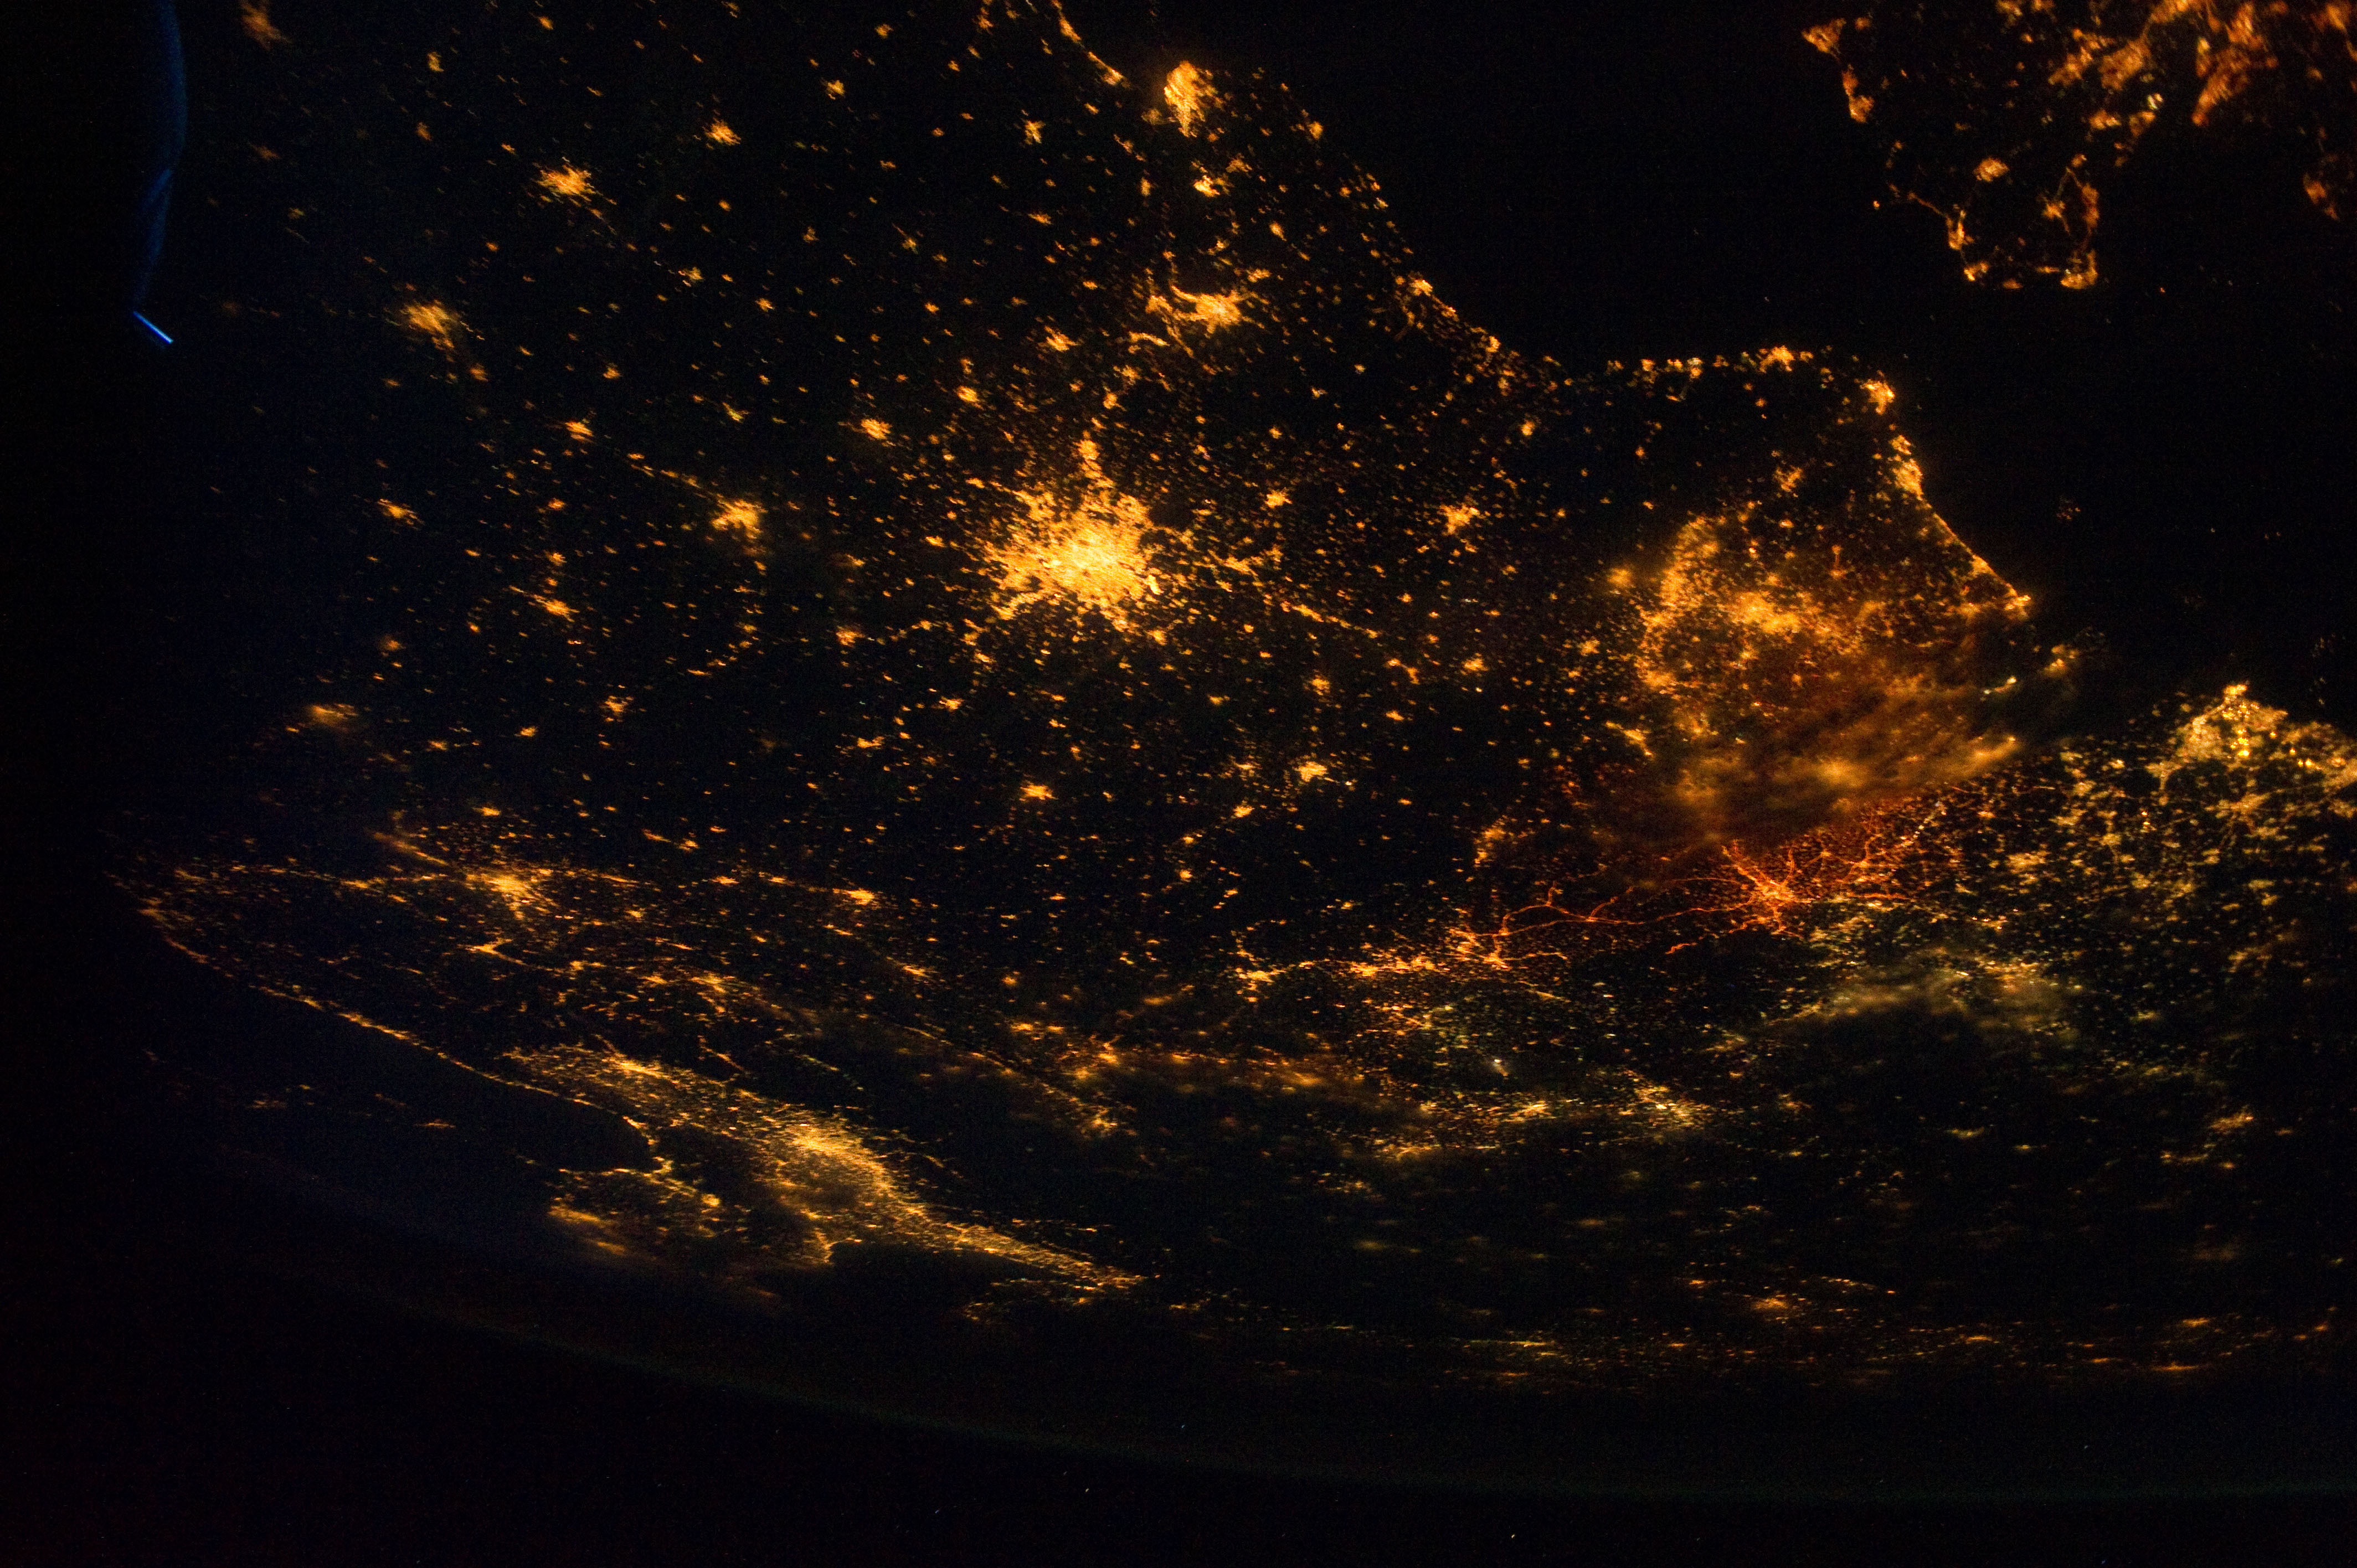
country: FRANCE
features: PAN- NW. EUROPE AT NIGHT, PARIS, BRUSSELS, MILAN
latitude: 50.0
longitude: 3.0
